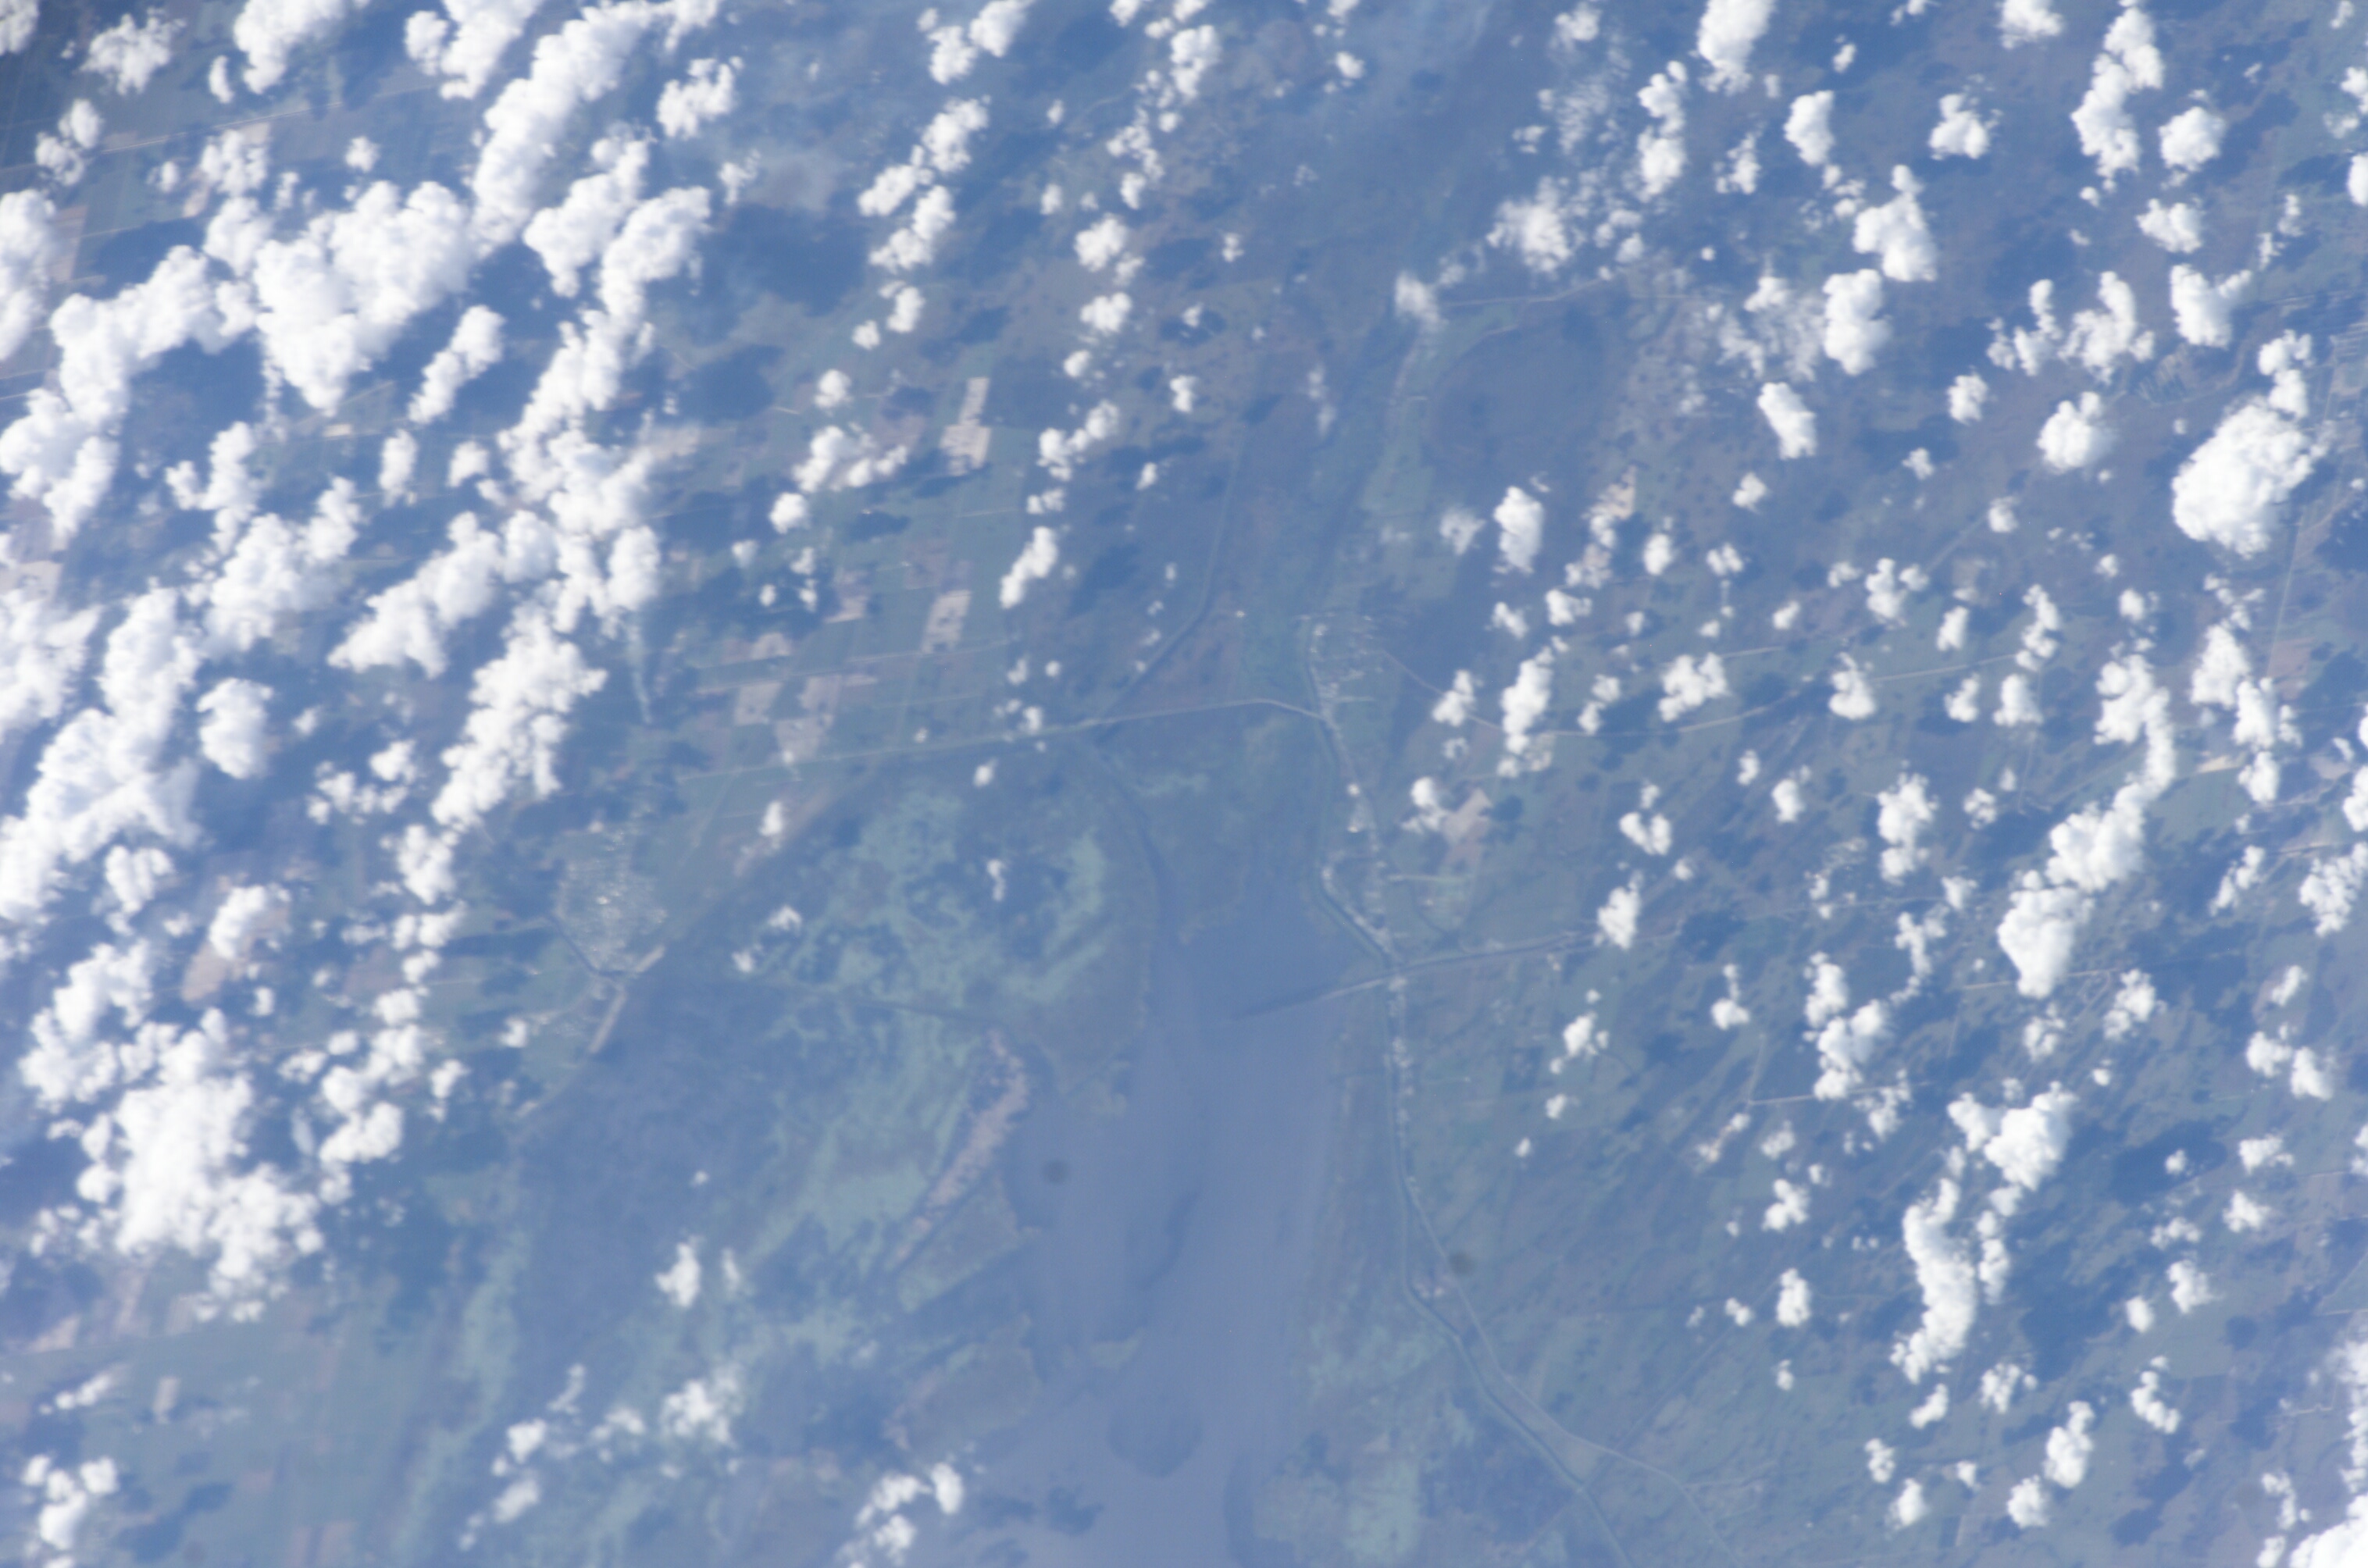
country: USA-FLORIDA
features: MOORE HAVEN, LAKEPORT, LAKE
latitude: 27.0
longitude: -81.1
